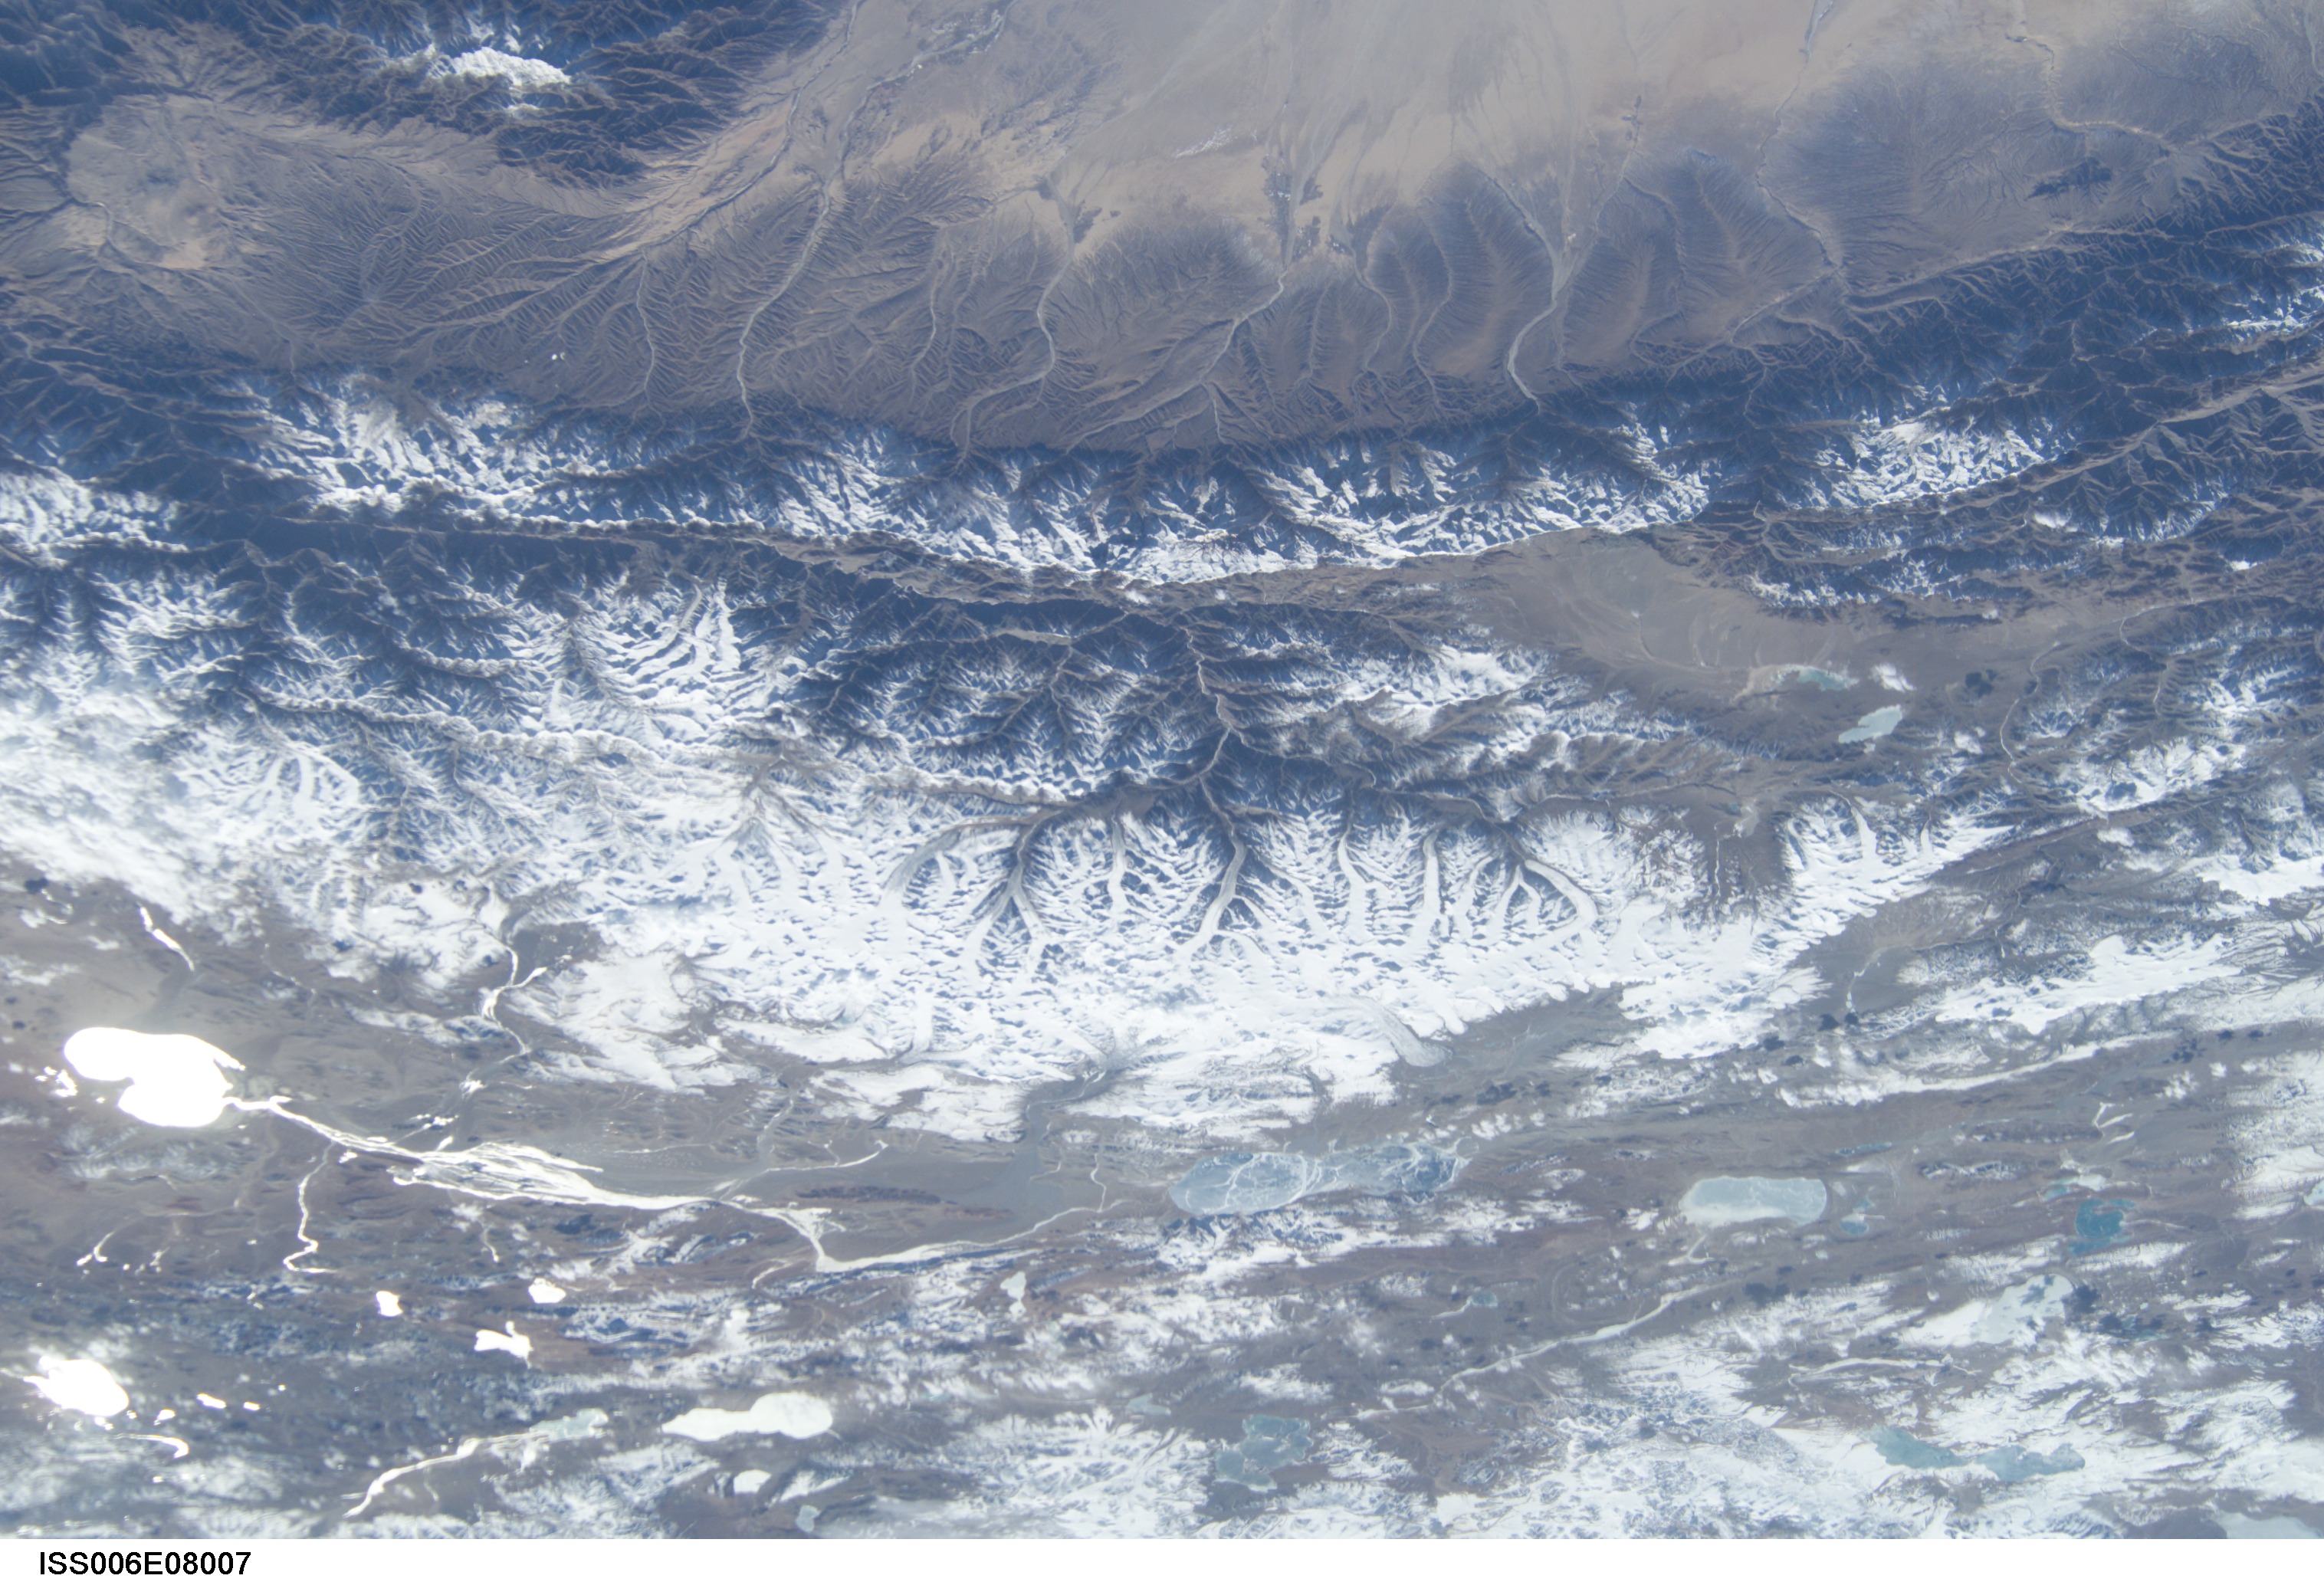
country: CHINA
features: KAXTAX RANGE, SNOW, LAKES
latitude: 36.0
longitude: 80.5
